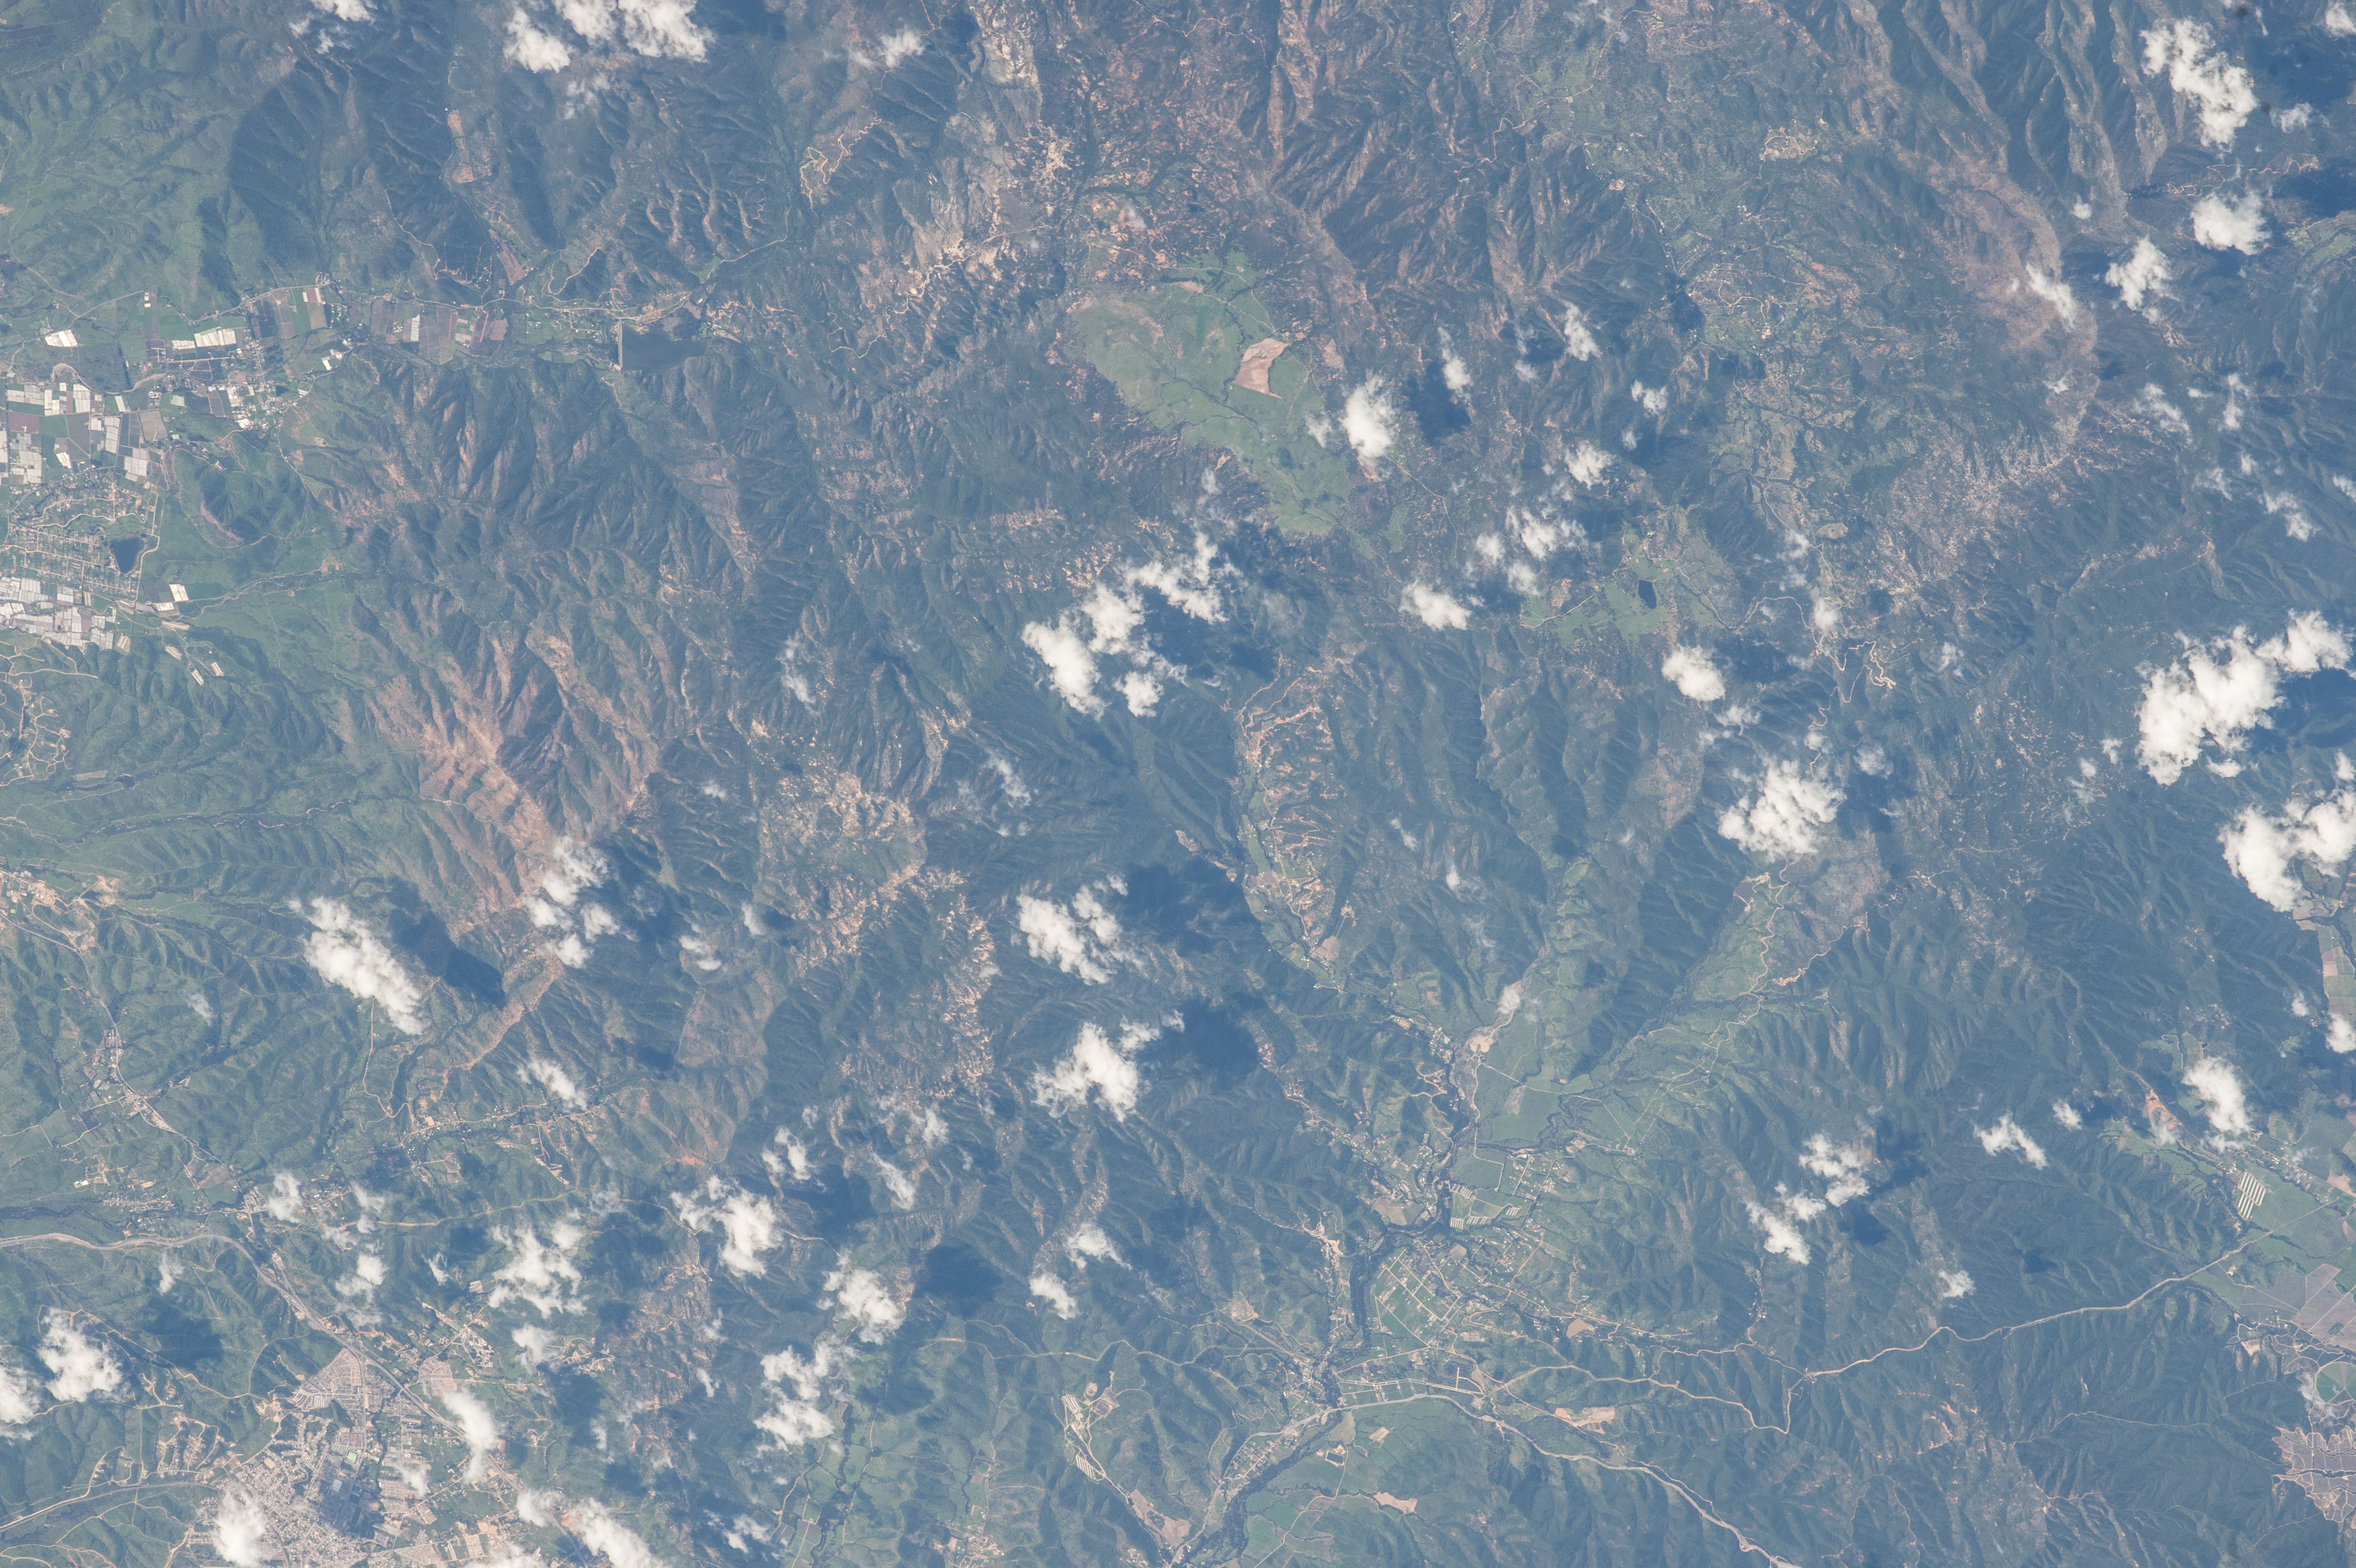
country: CHILE
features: MARGAMARGA R. V., LOS QUILLAYES, HILLS, FOR., AGR., ROADS, DRAINAGE
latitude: -33.1
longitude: -71.3
